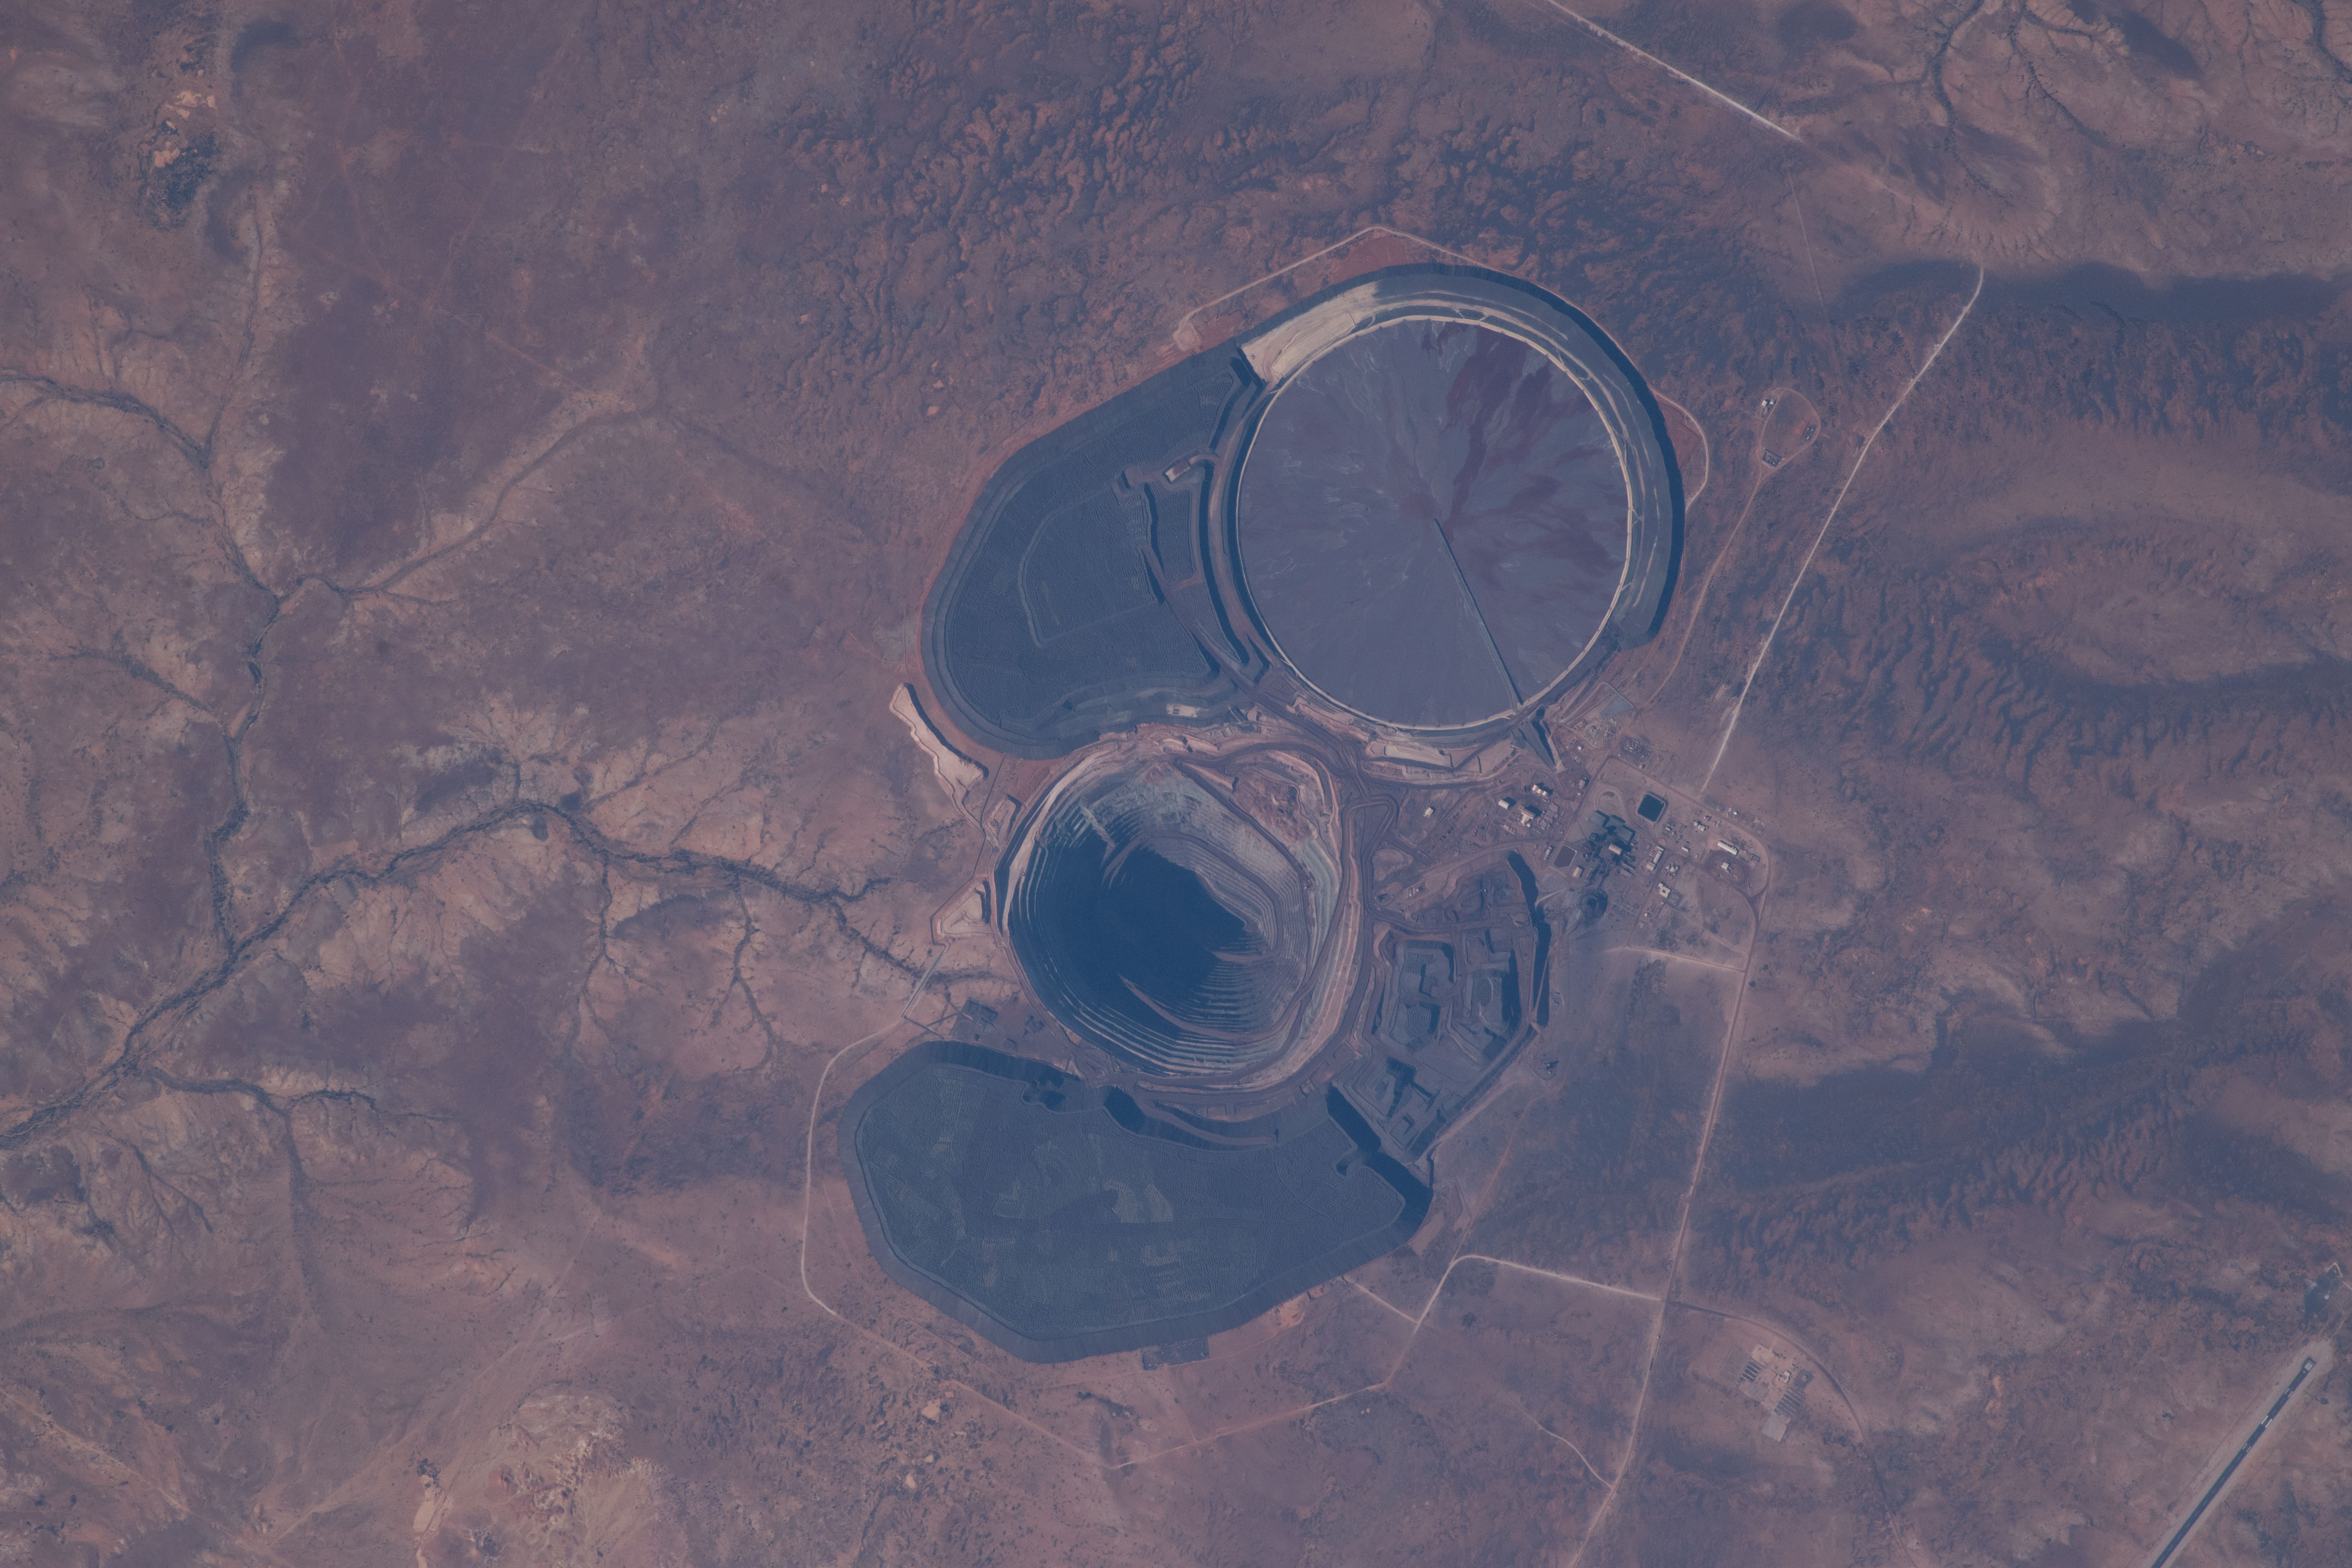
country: AUSTRALIA-SA
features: PROMINENT HILL MINE, MOUNT EBA
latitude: -29.7
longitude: 135.6
